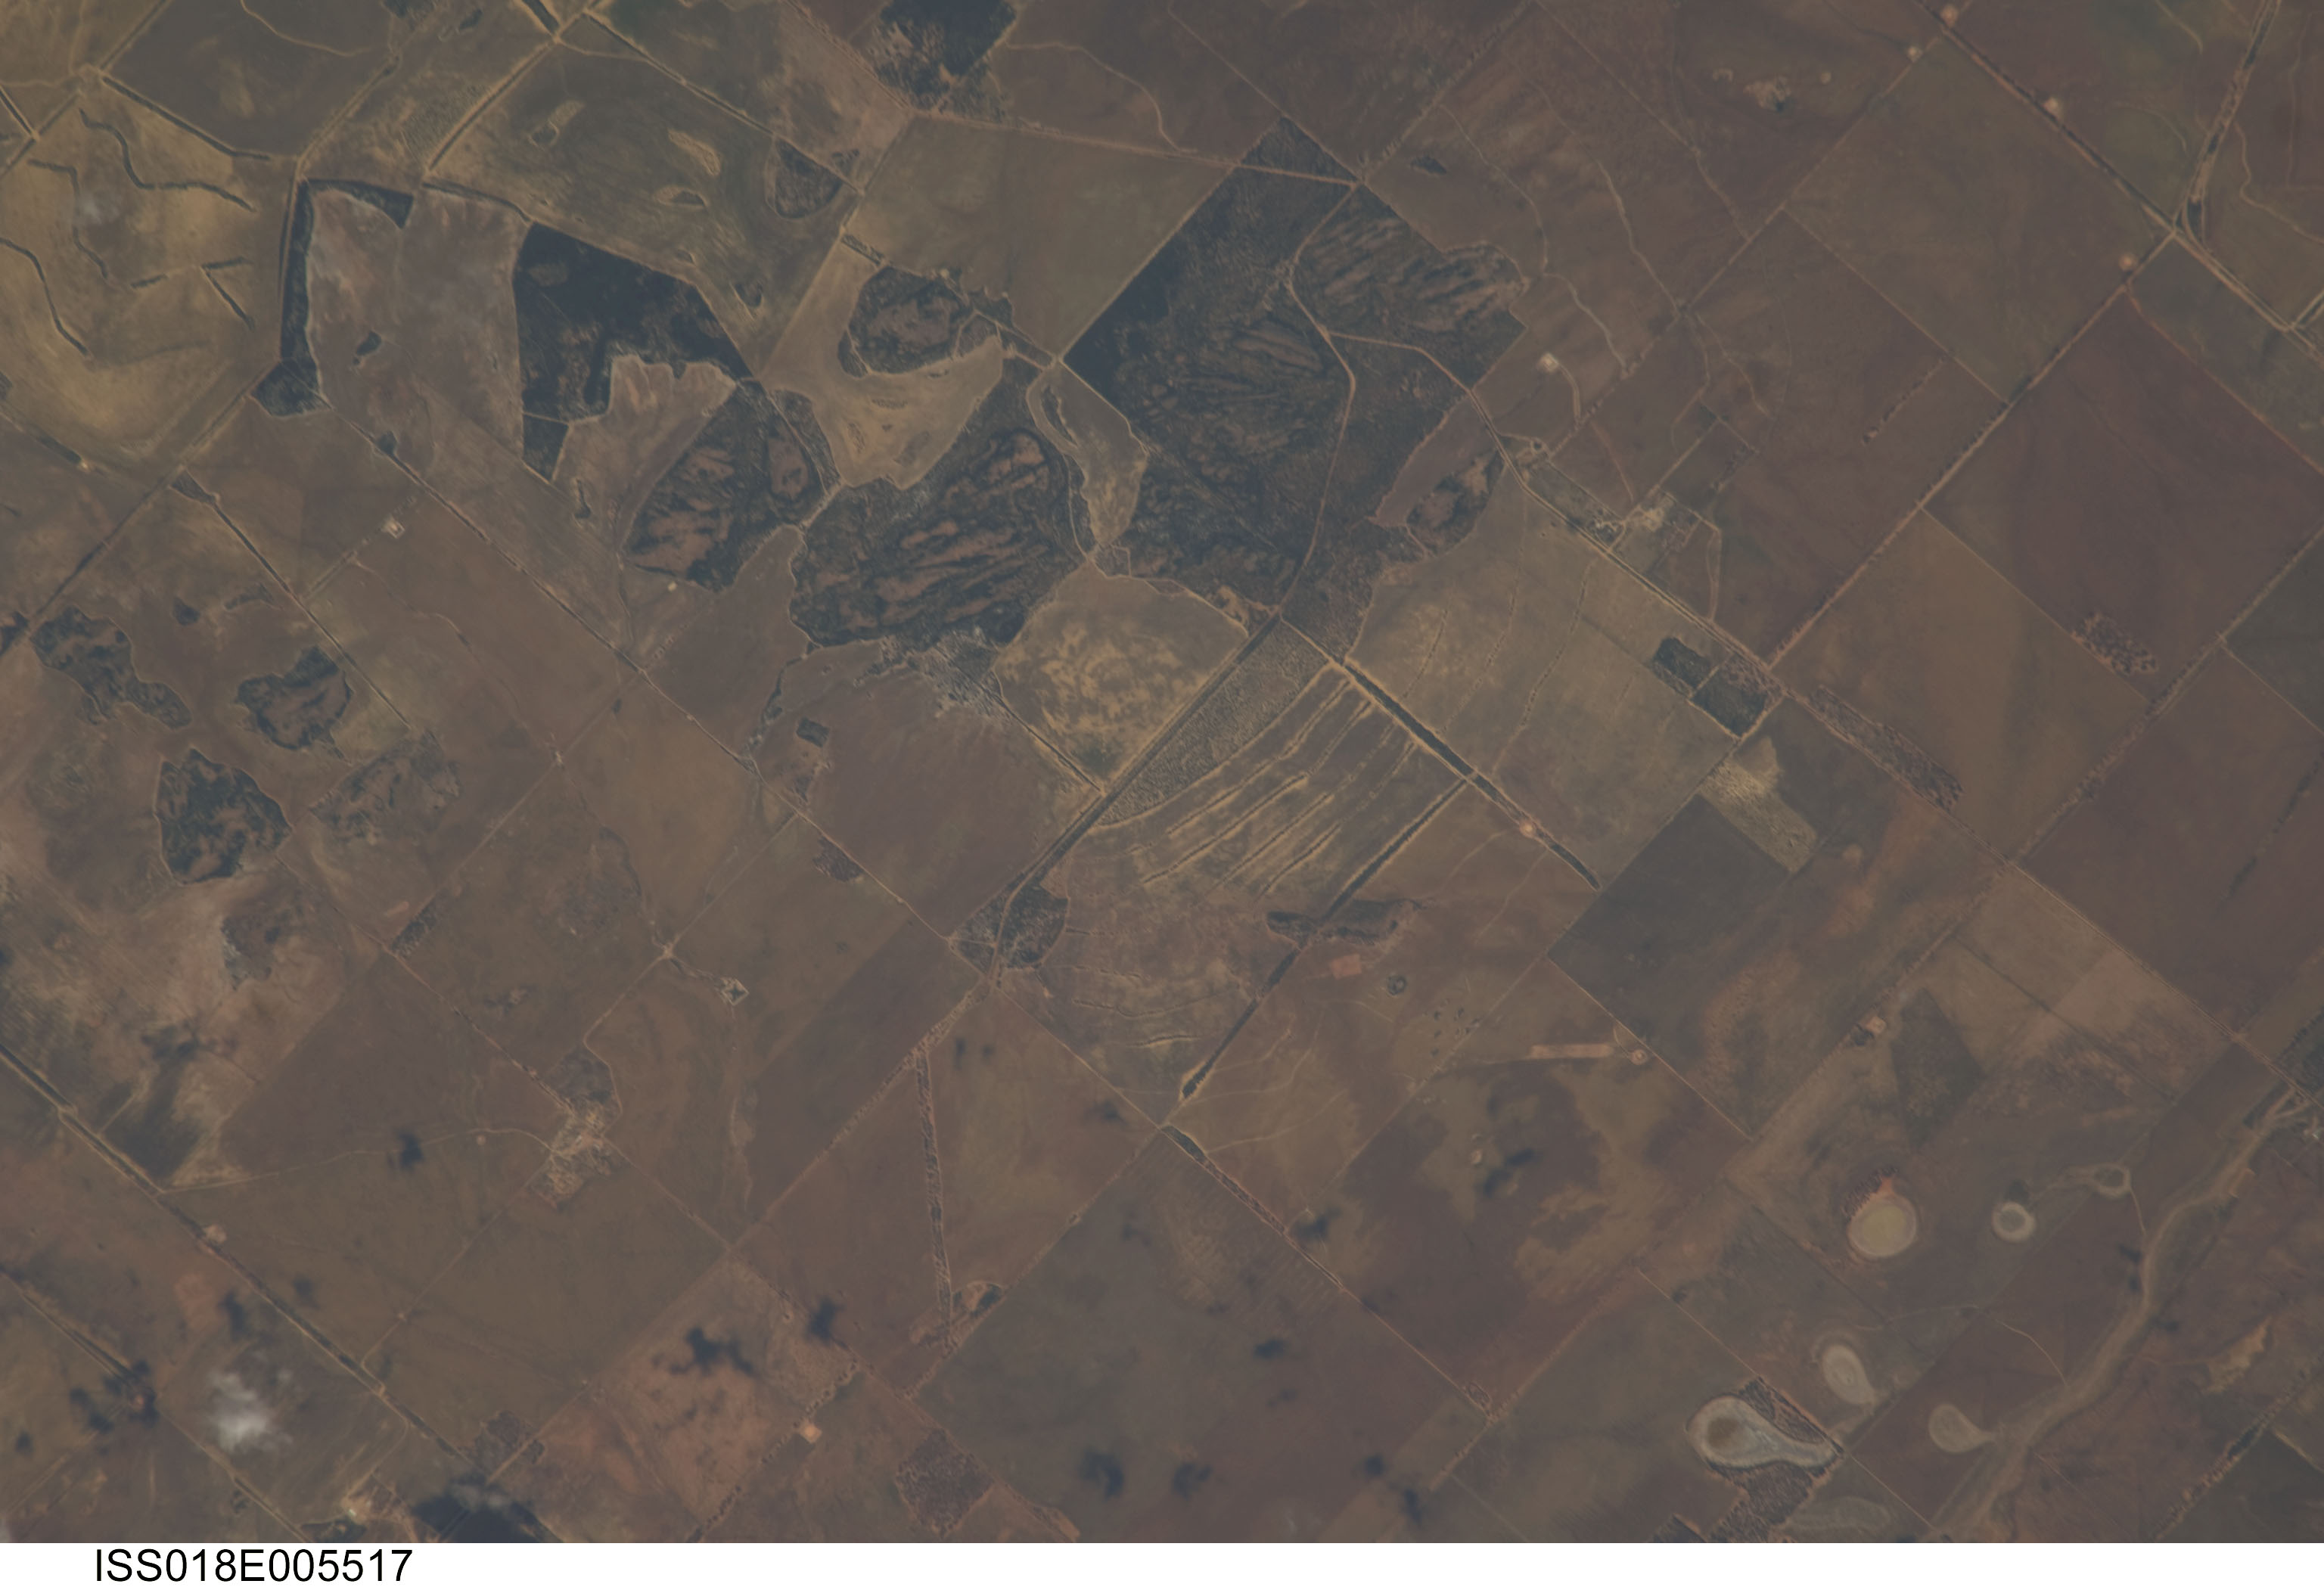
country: AUSTRALIA-WA
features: MOORINE ROCK AREA, ROADS, AGR.
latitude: -31.2
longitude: 119.0
